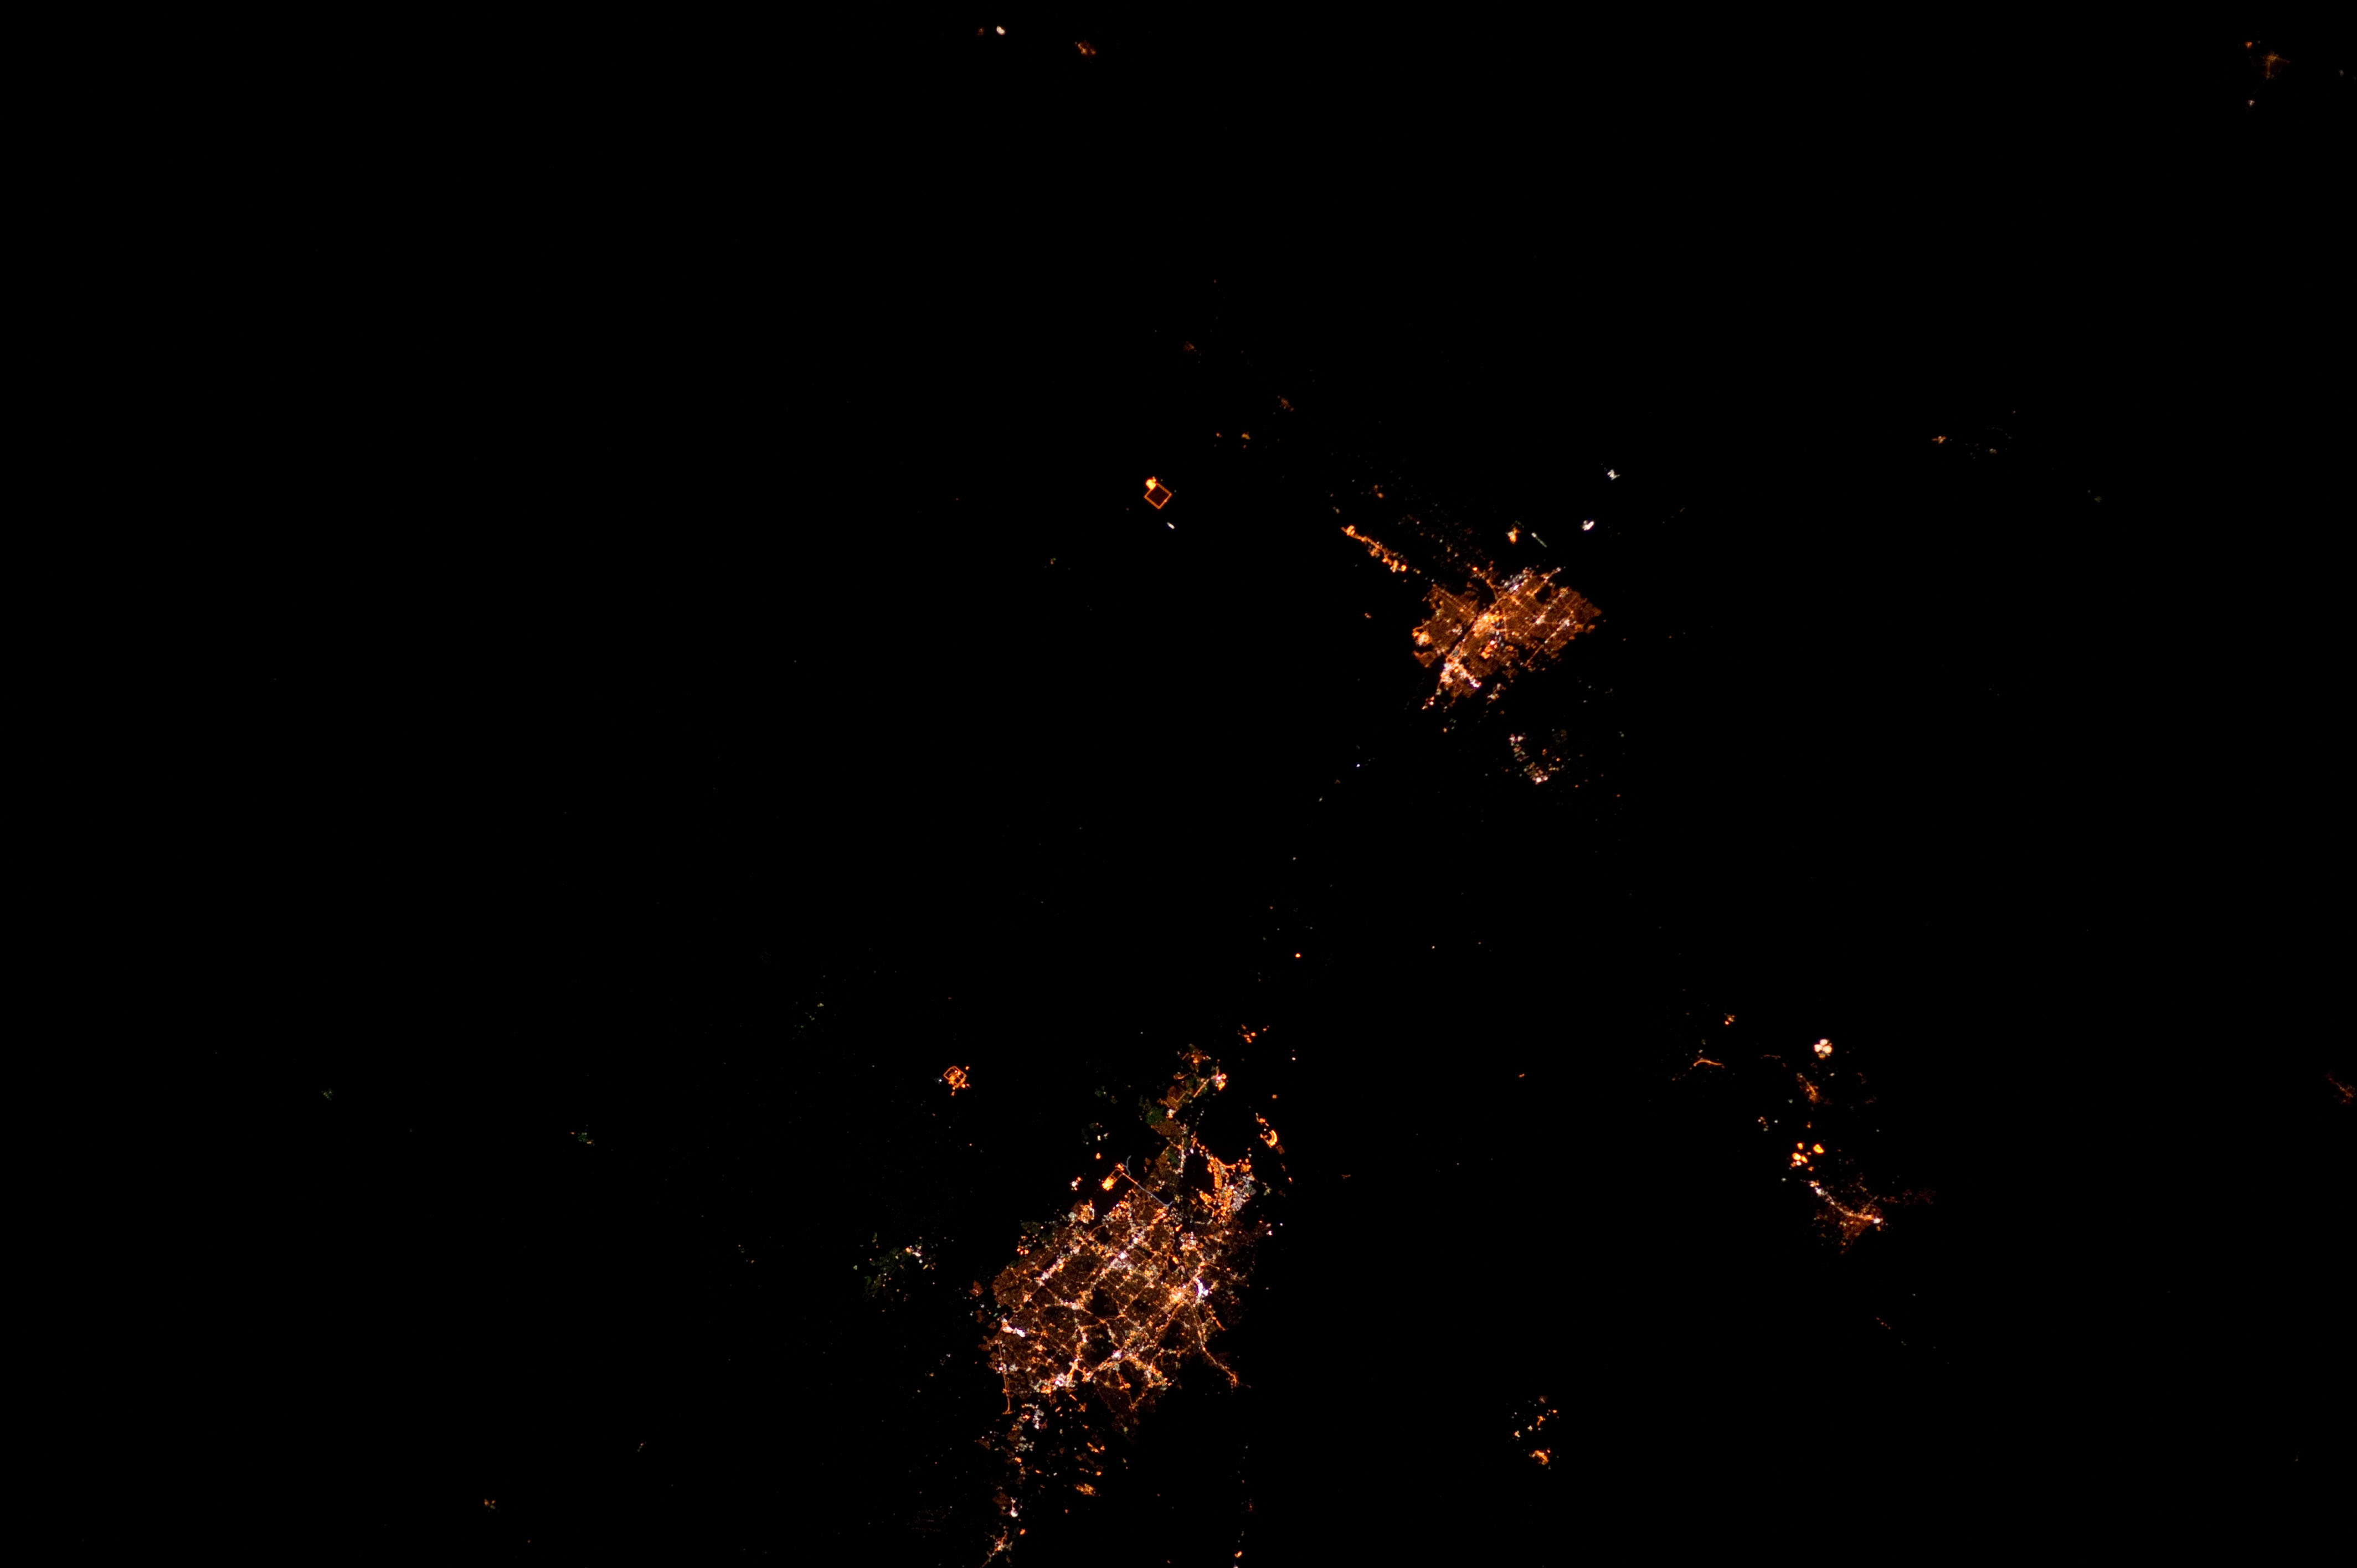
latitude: 38.4
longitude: -104.1
